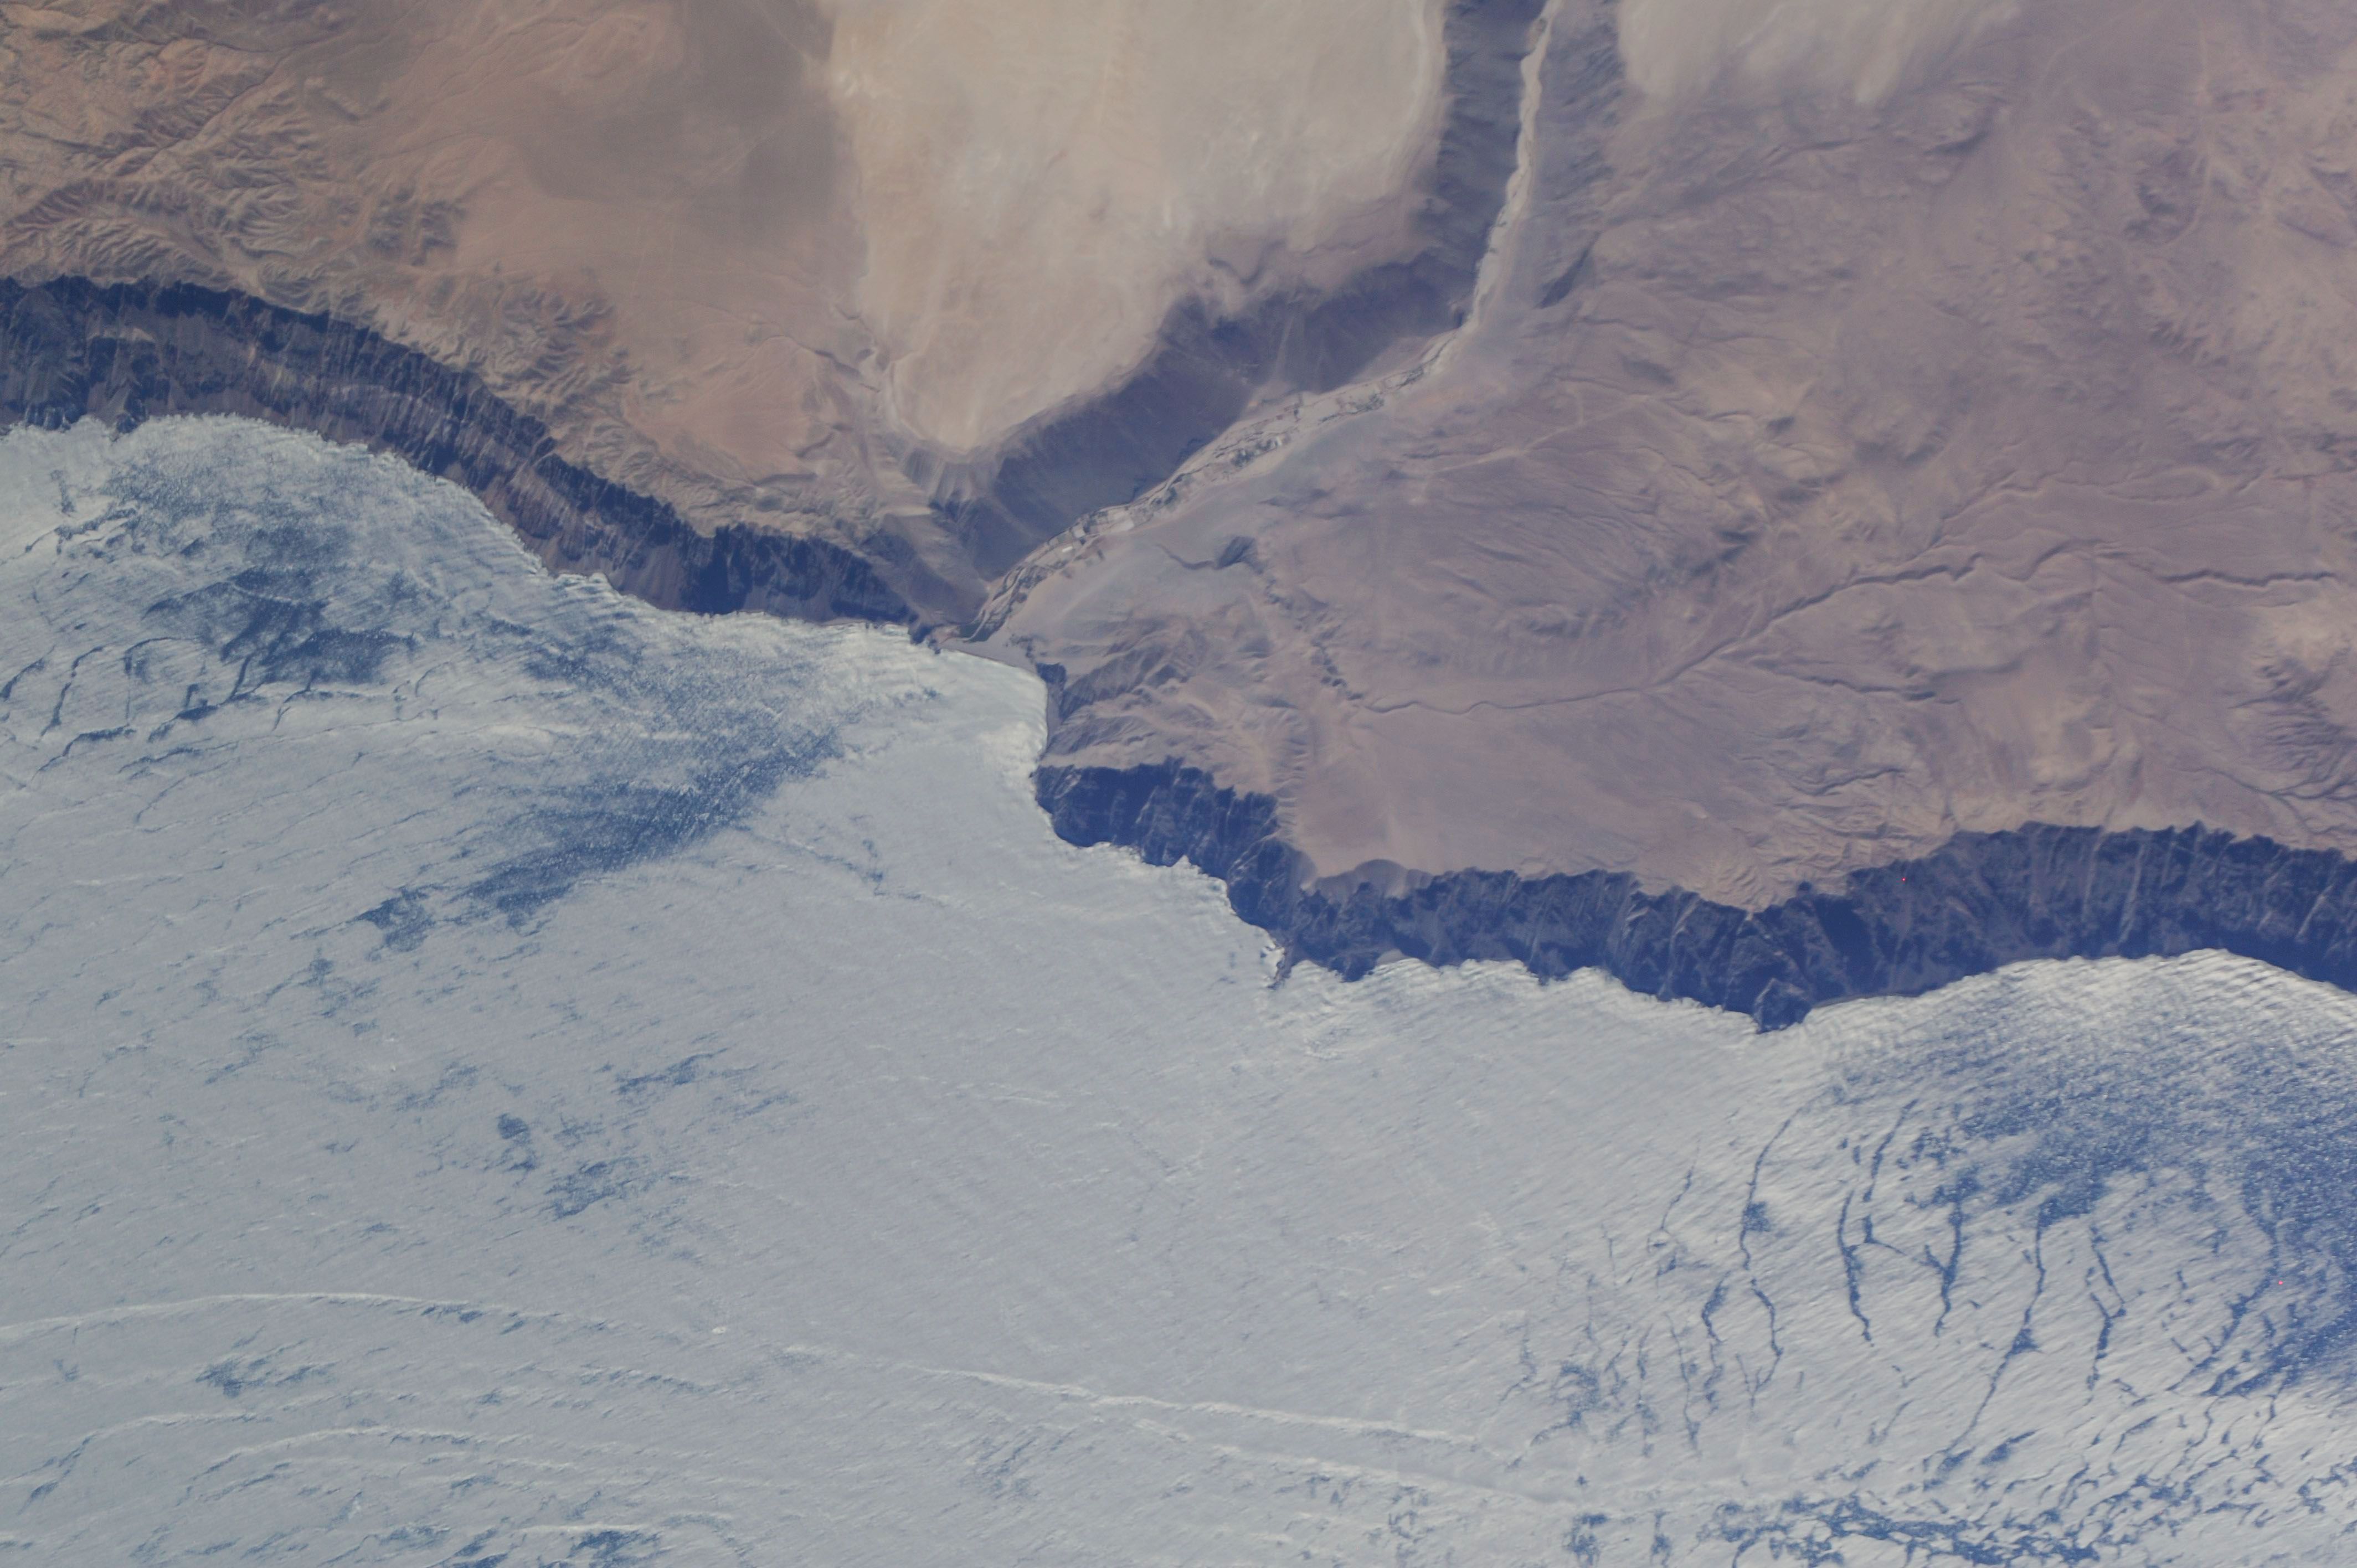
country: CHILE
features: COASTLINE, MOUNTAIN TOWN, DESERT, PACIFIC OCEAN, CLOUDS
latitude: -18.8
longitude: -70.3
